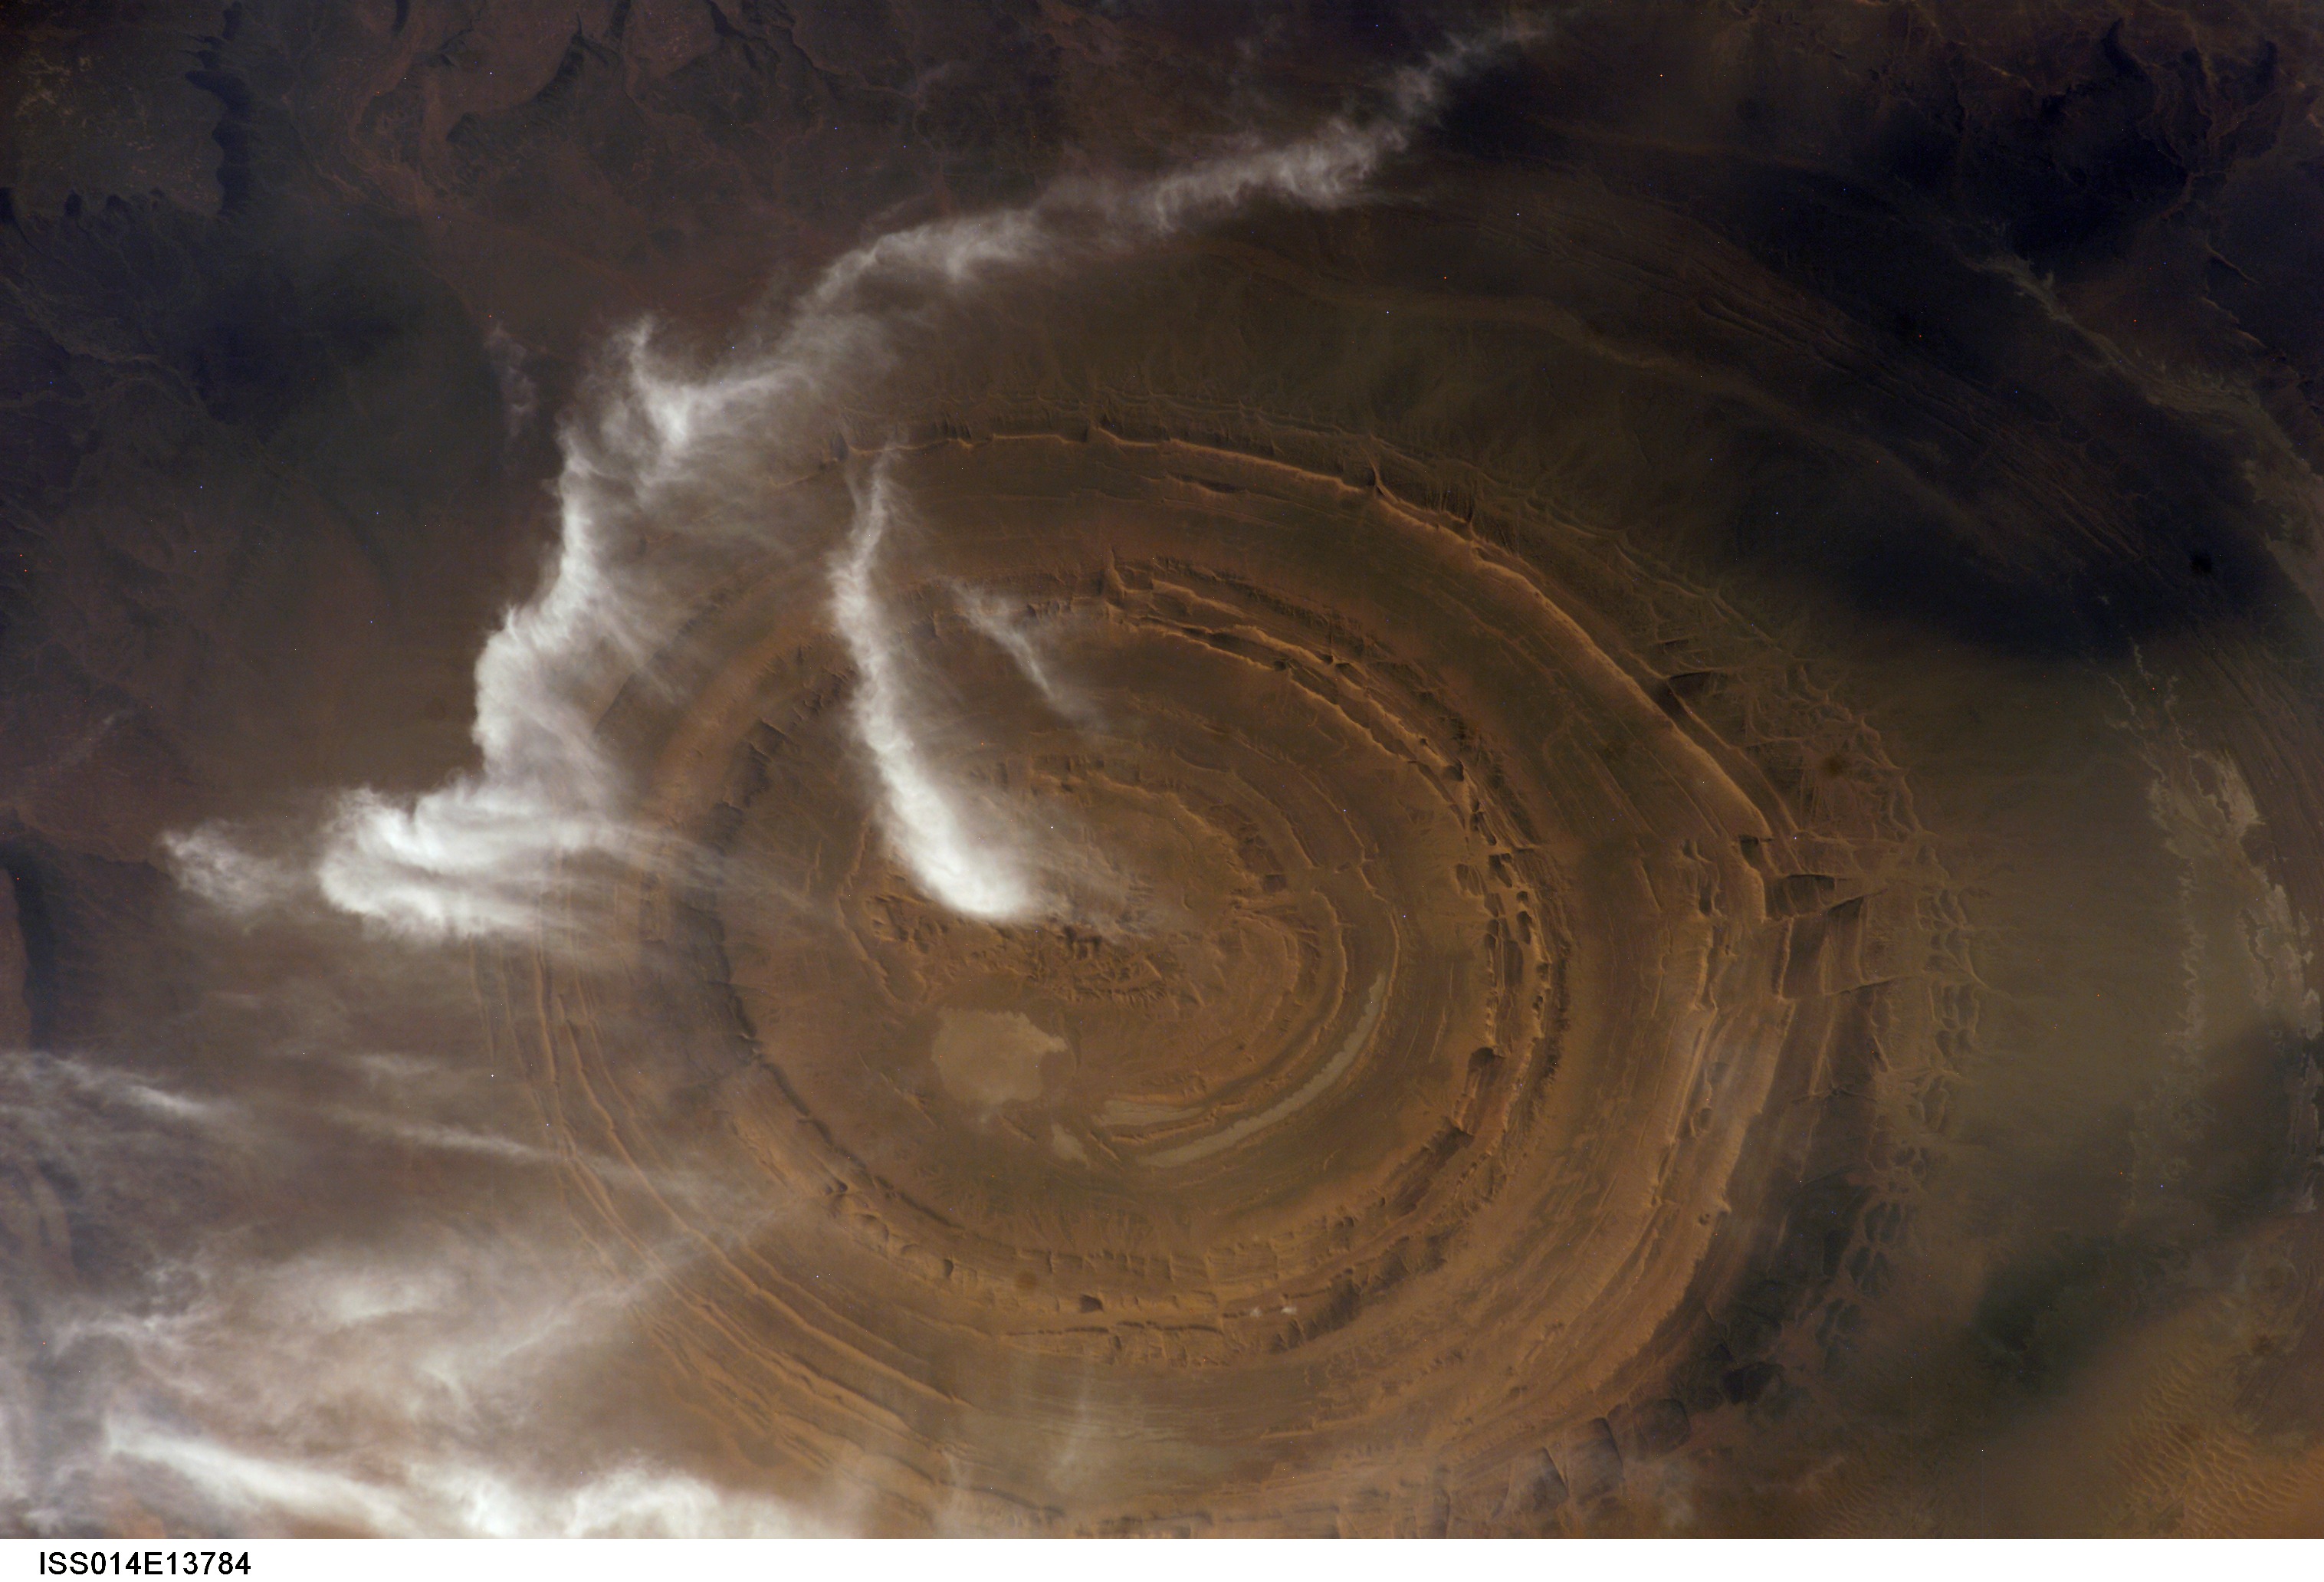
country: MAURITANIA
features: RICHAT GEOLOGICAL STRUCTURE
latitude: 21.1
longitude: -11.4
